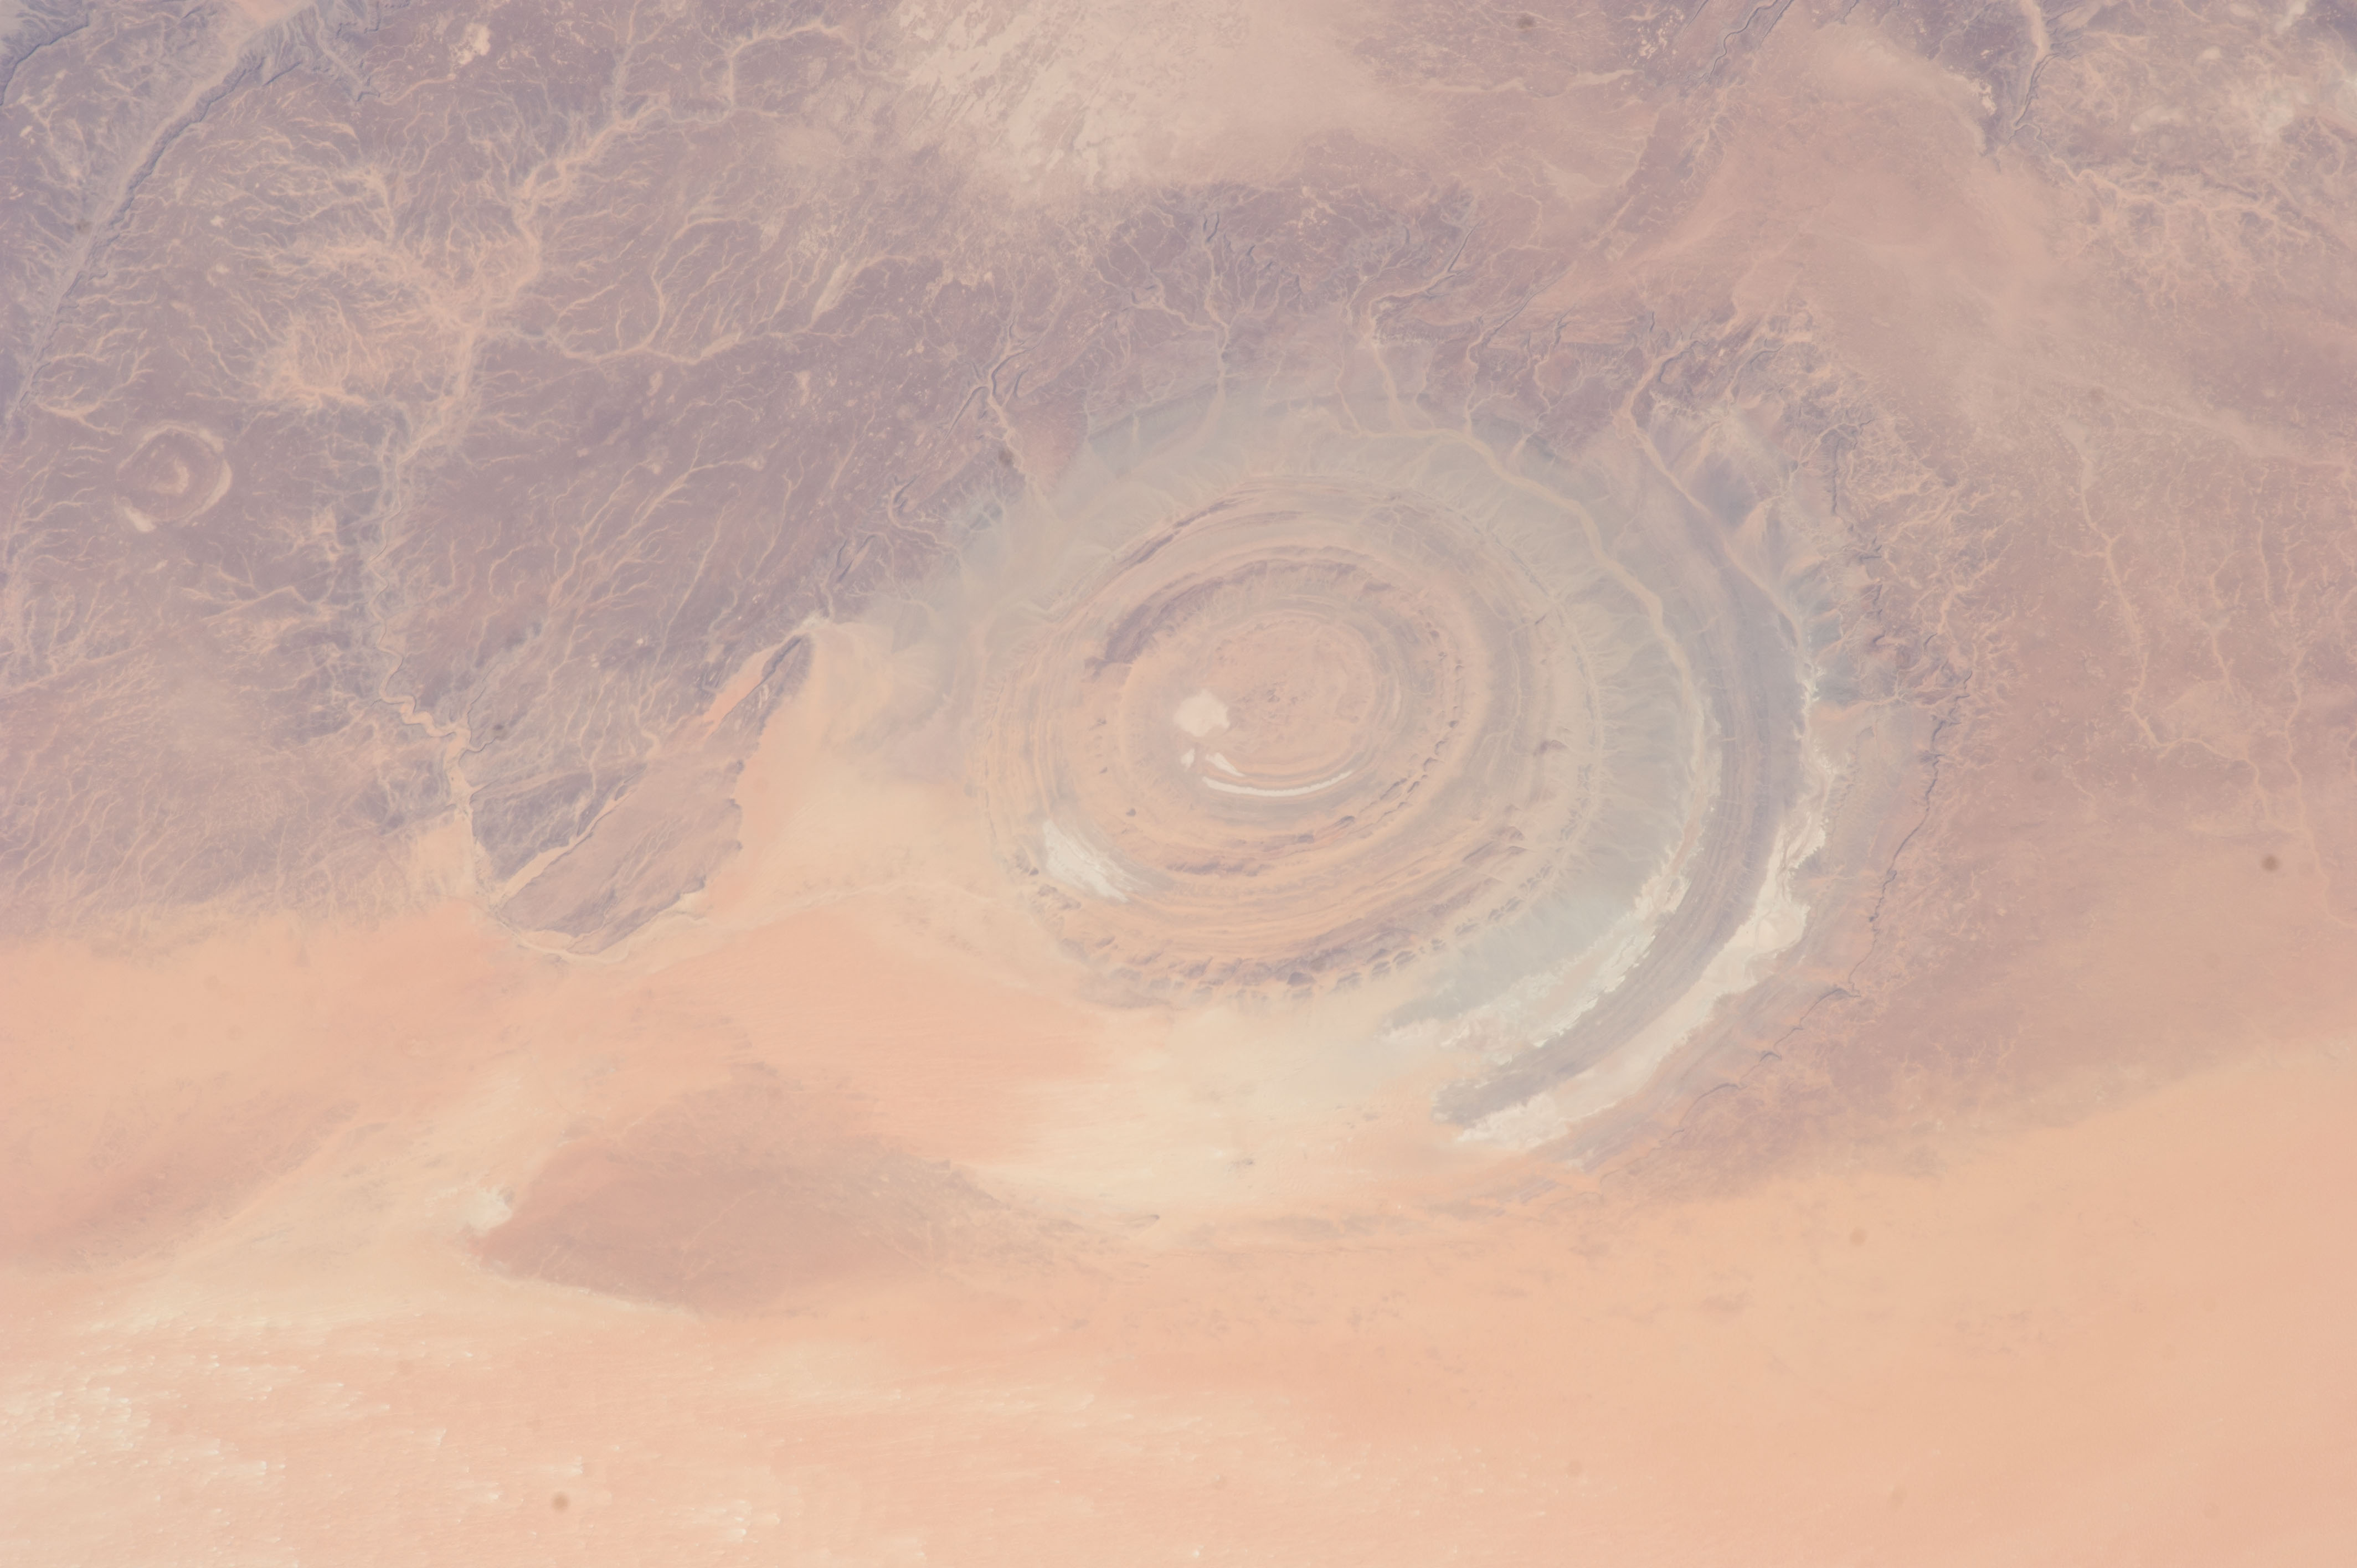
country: MAURITANIA
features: RICHAT STRUCTURE, OUADANE, MOUNTAINS, DESERT
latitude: 21.1
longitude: -11.4
